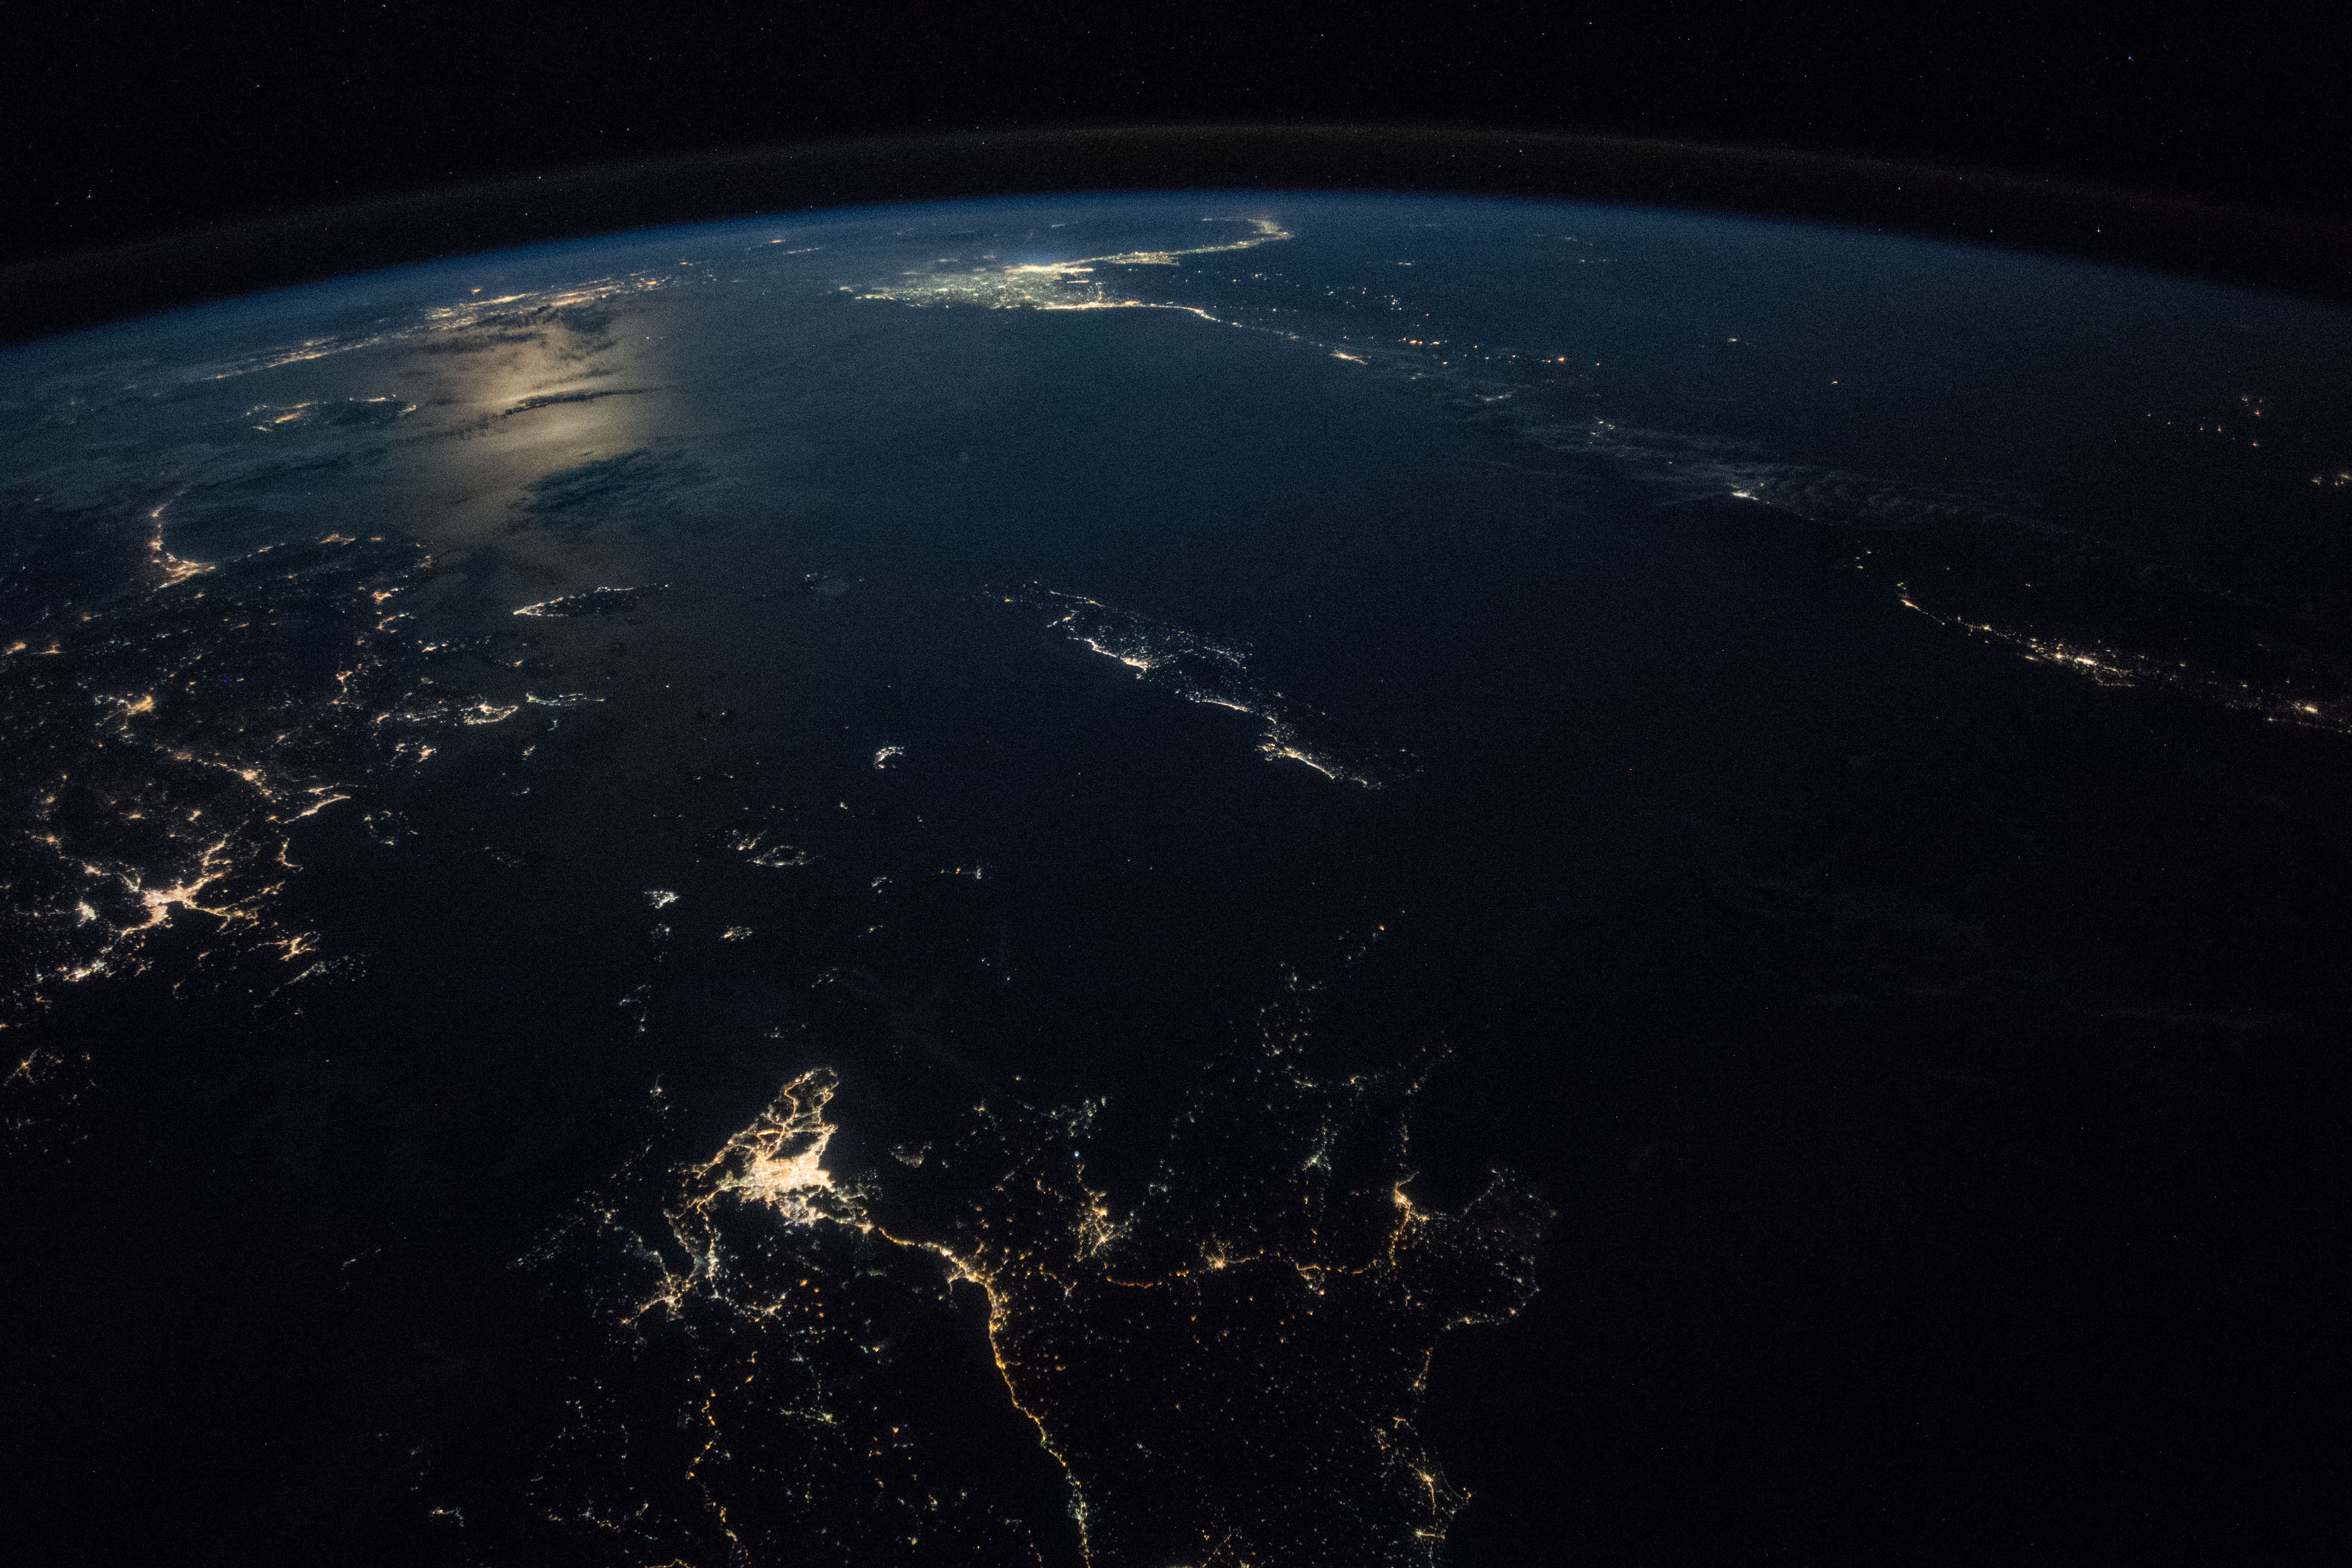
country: GREECE
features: EGEO ISLANDS, KOS ISLAND, CRETE ISLAND, IZMIR CITY, AEGEAN SEA, ATHENS CITY, NIGHT, EARTH LIMB
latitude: 35.6
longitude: 24.3
